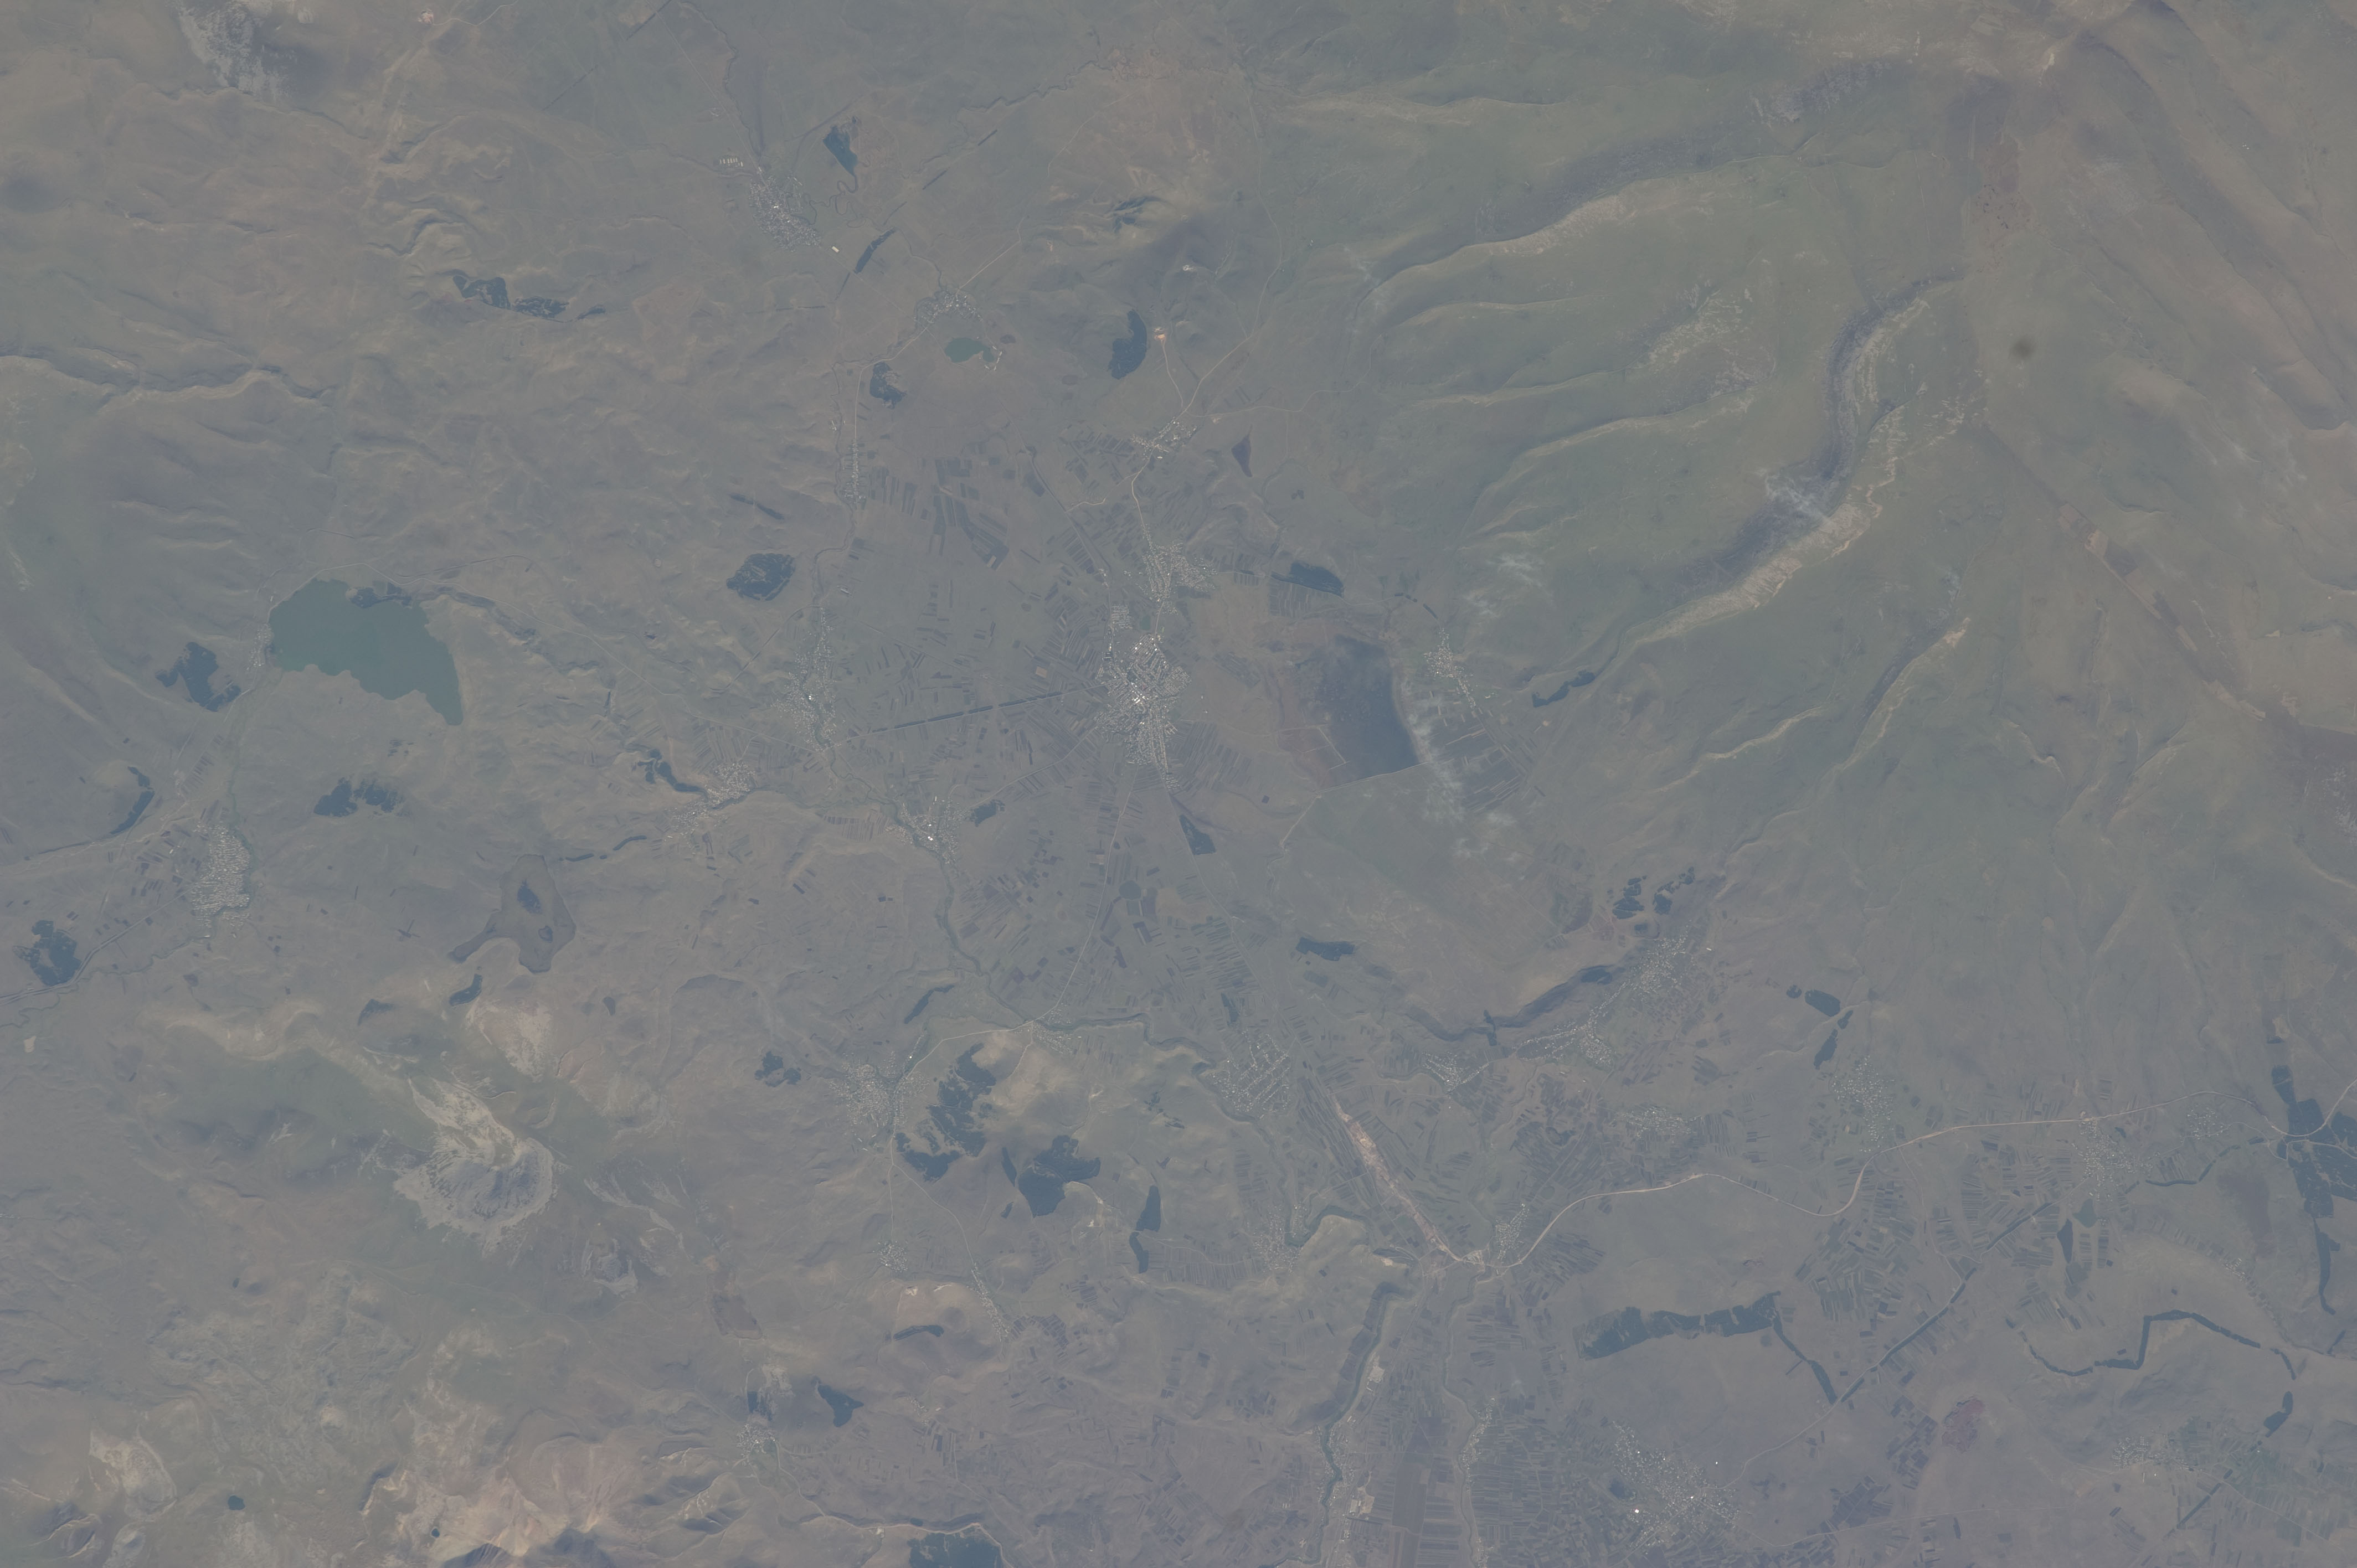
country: GEORGIA
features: AGR., LESSER CAUCASUS MTS., NINOTSMINDA, KHANCHALI L.
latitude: 41.2
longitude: 43.4
